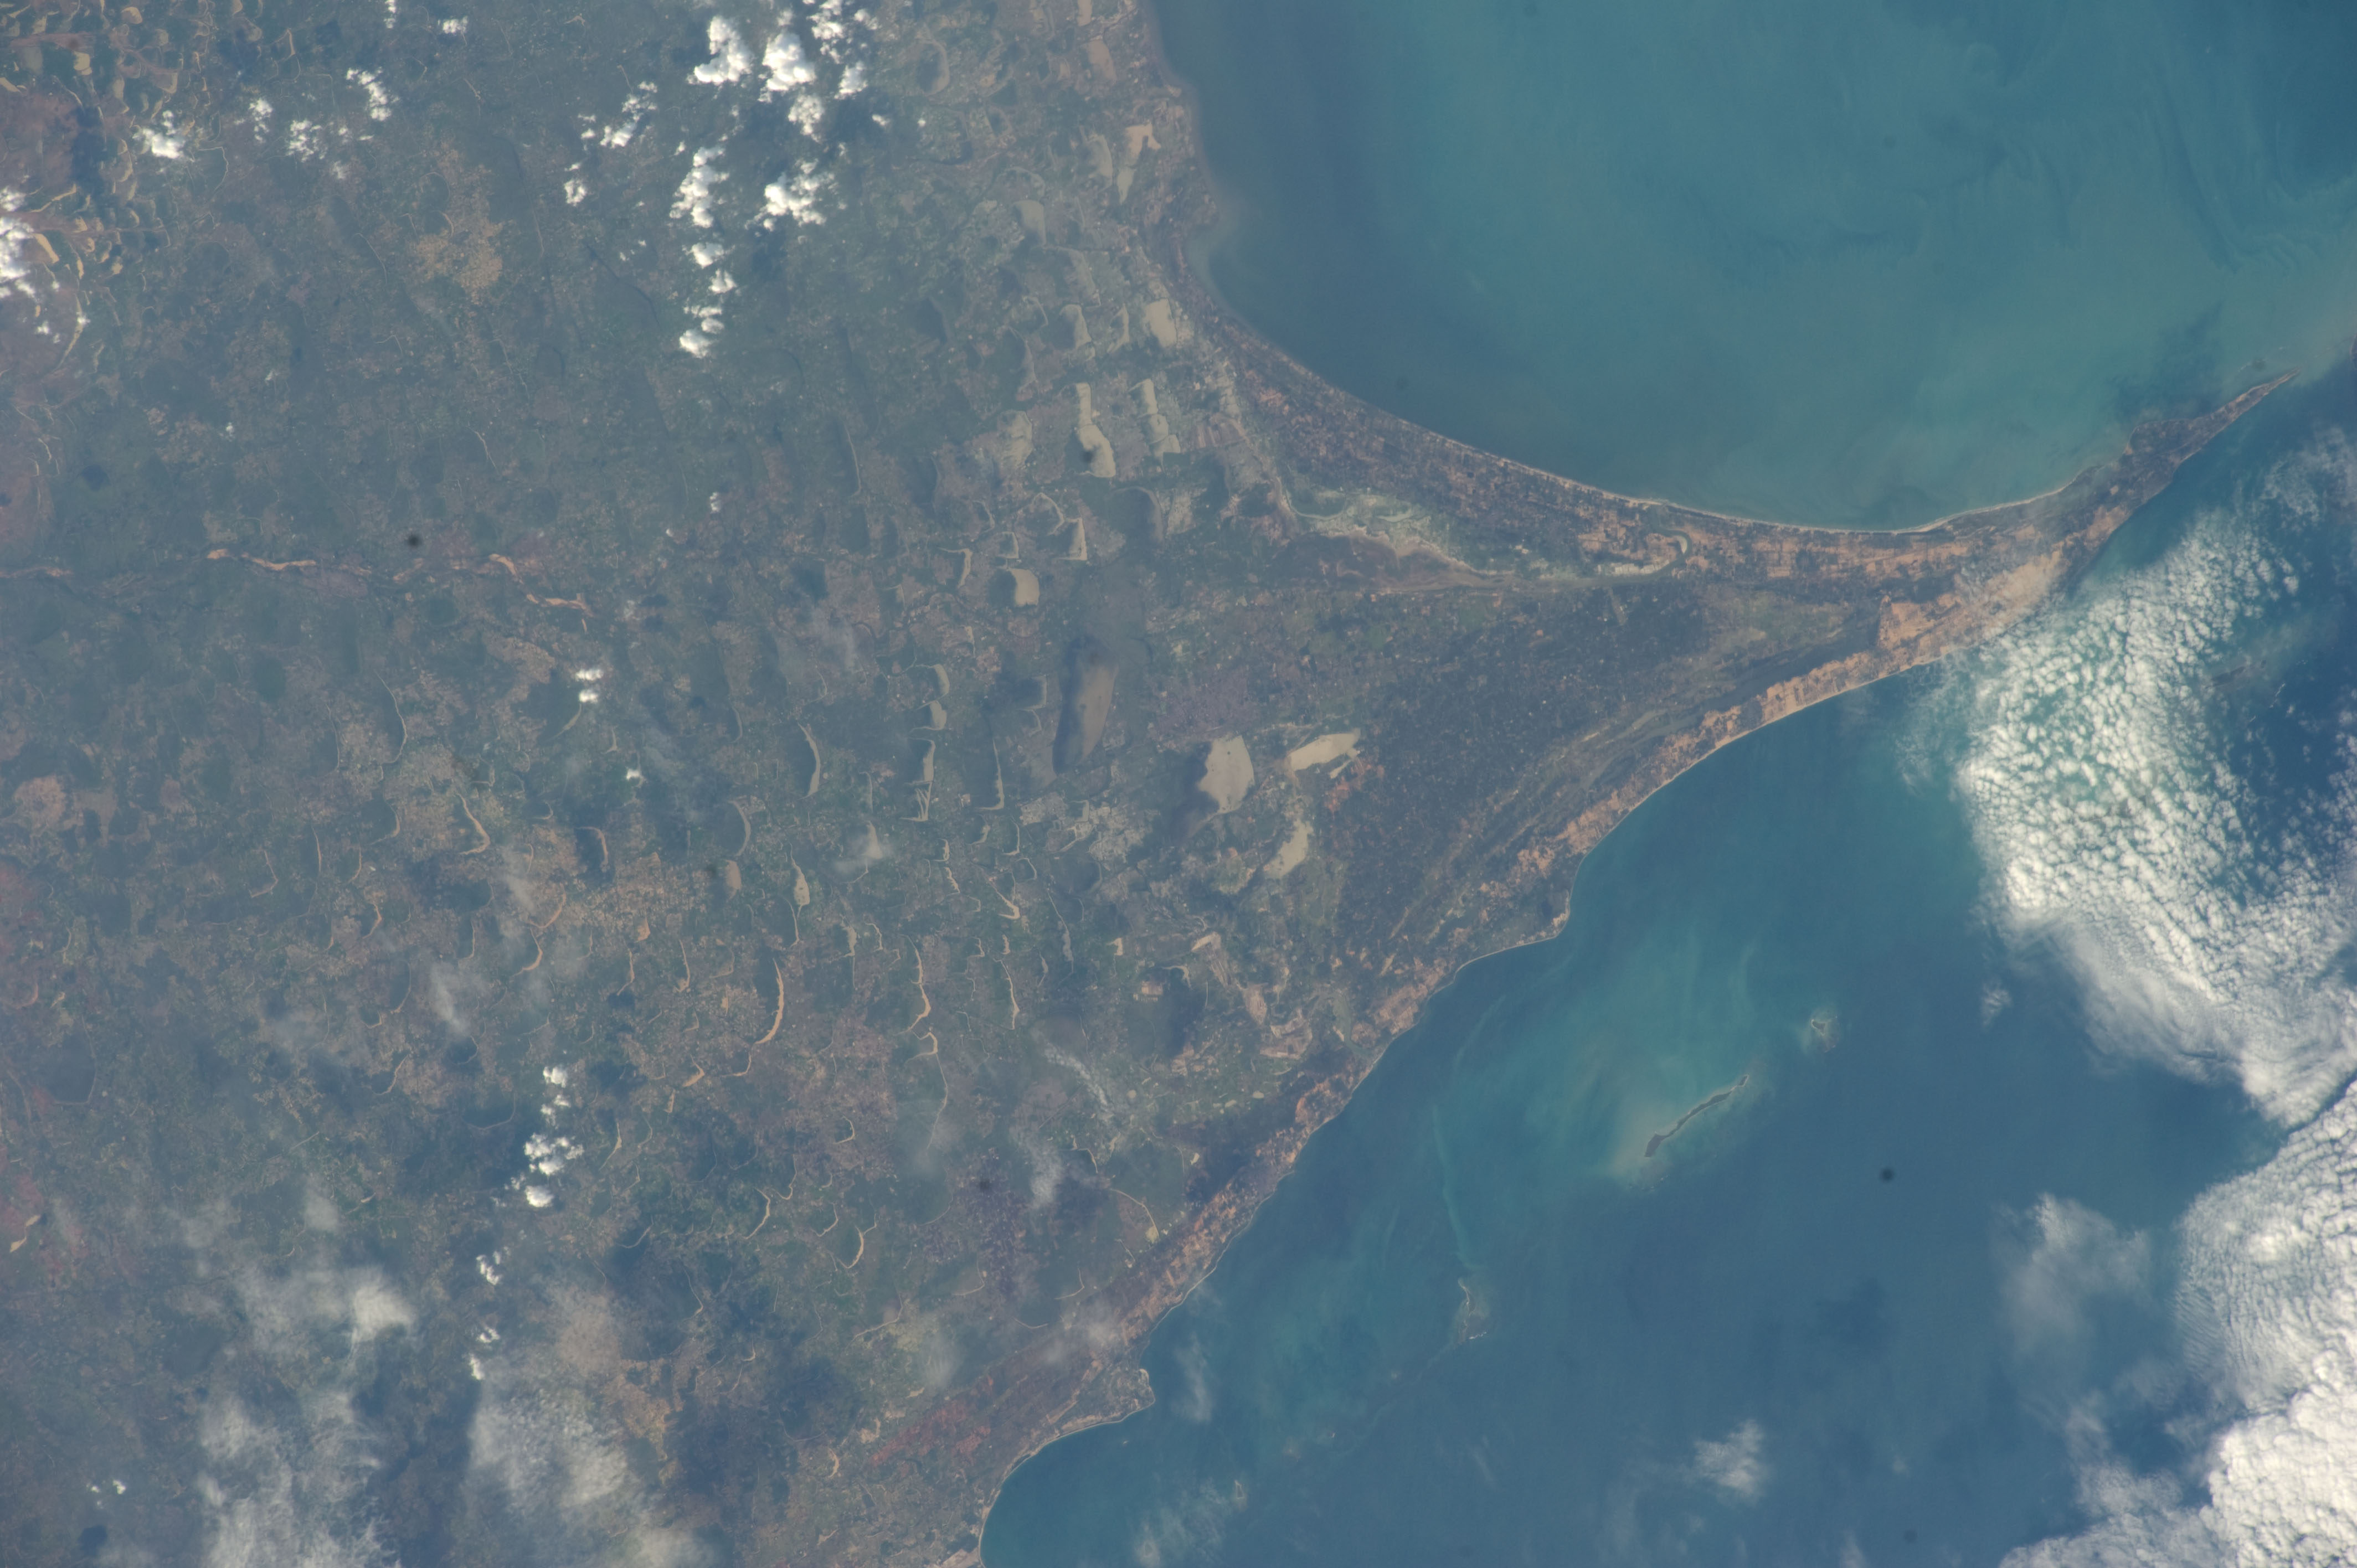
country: INDIA
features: O.
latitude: 9.3
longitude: 78.8
